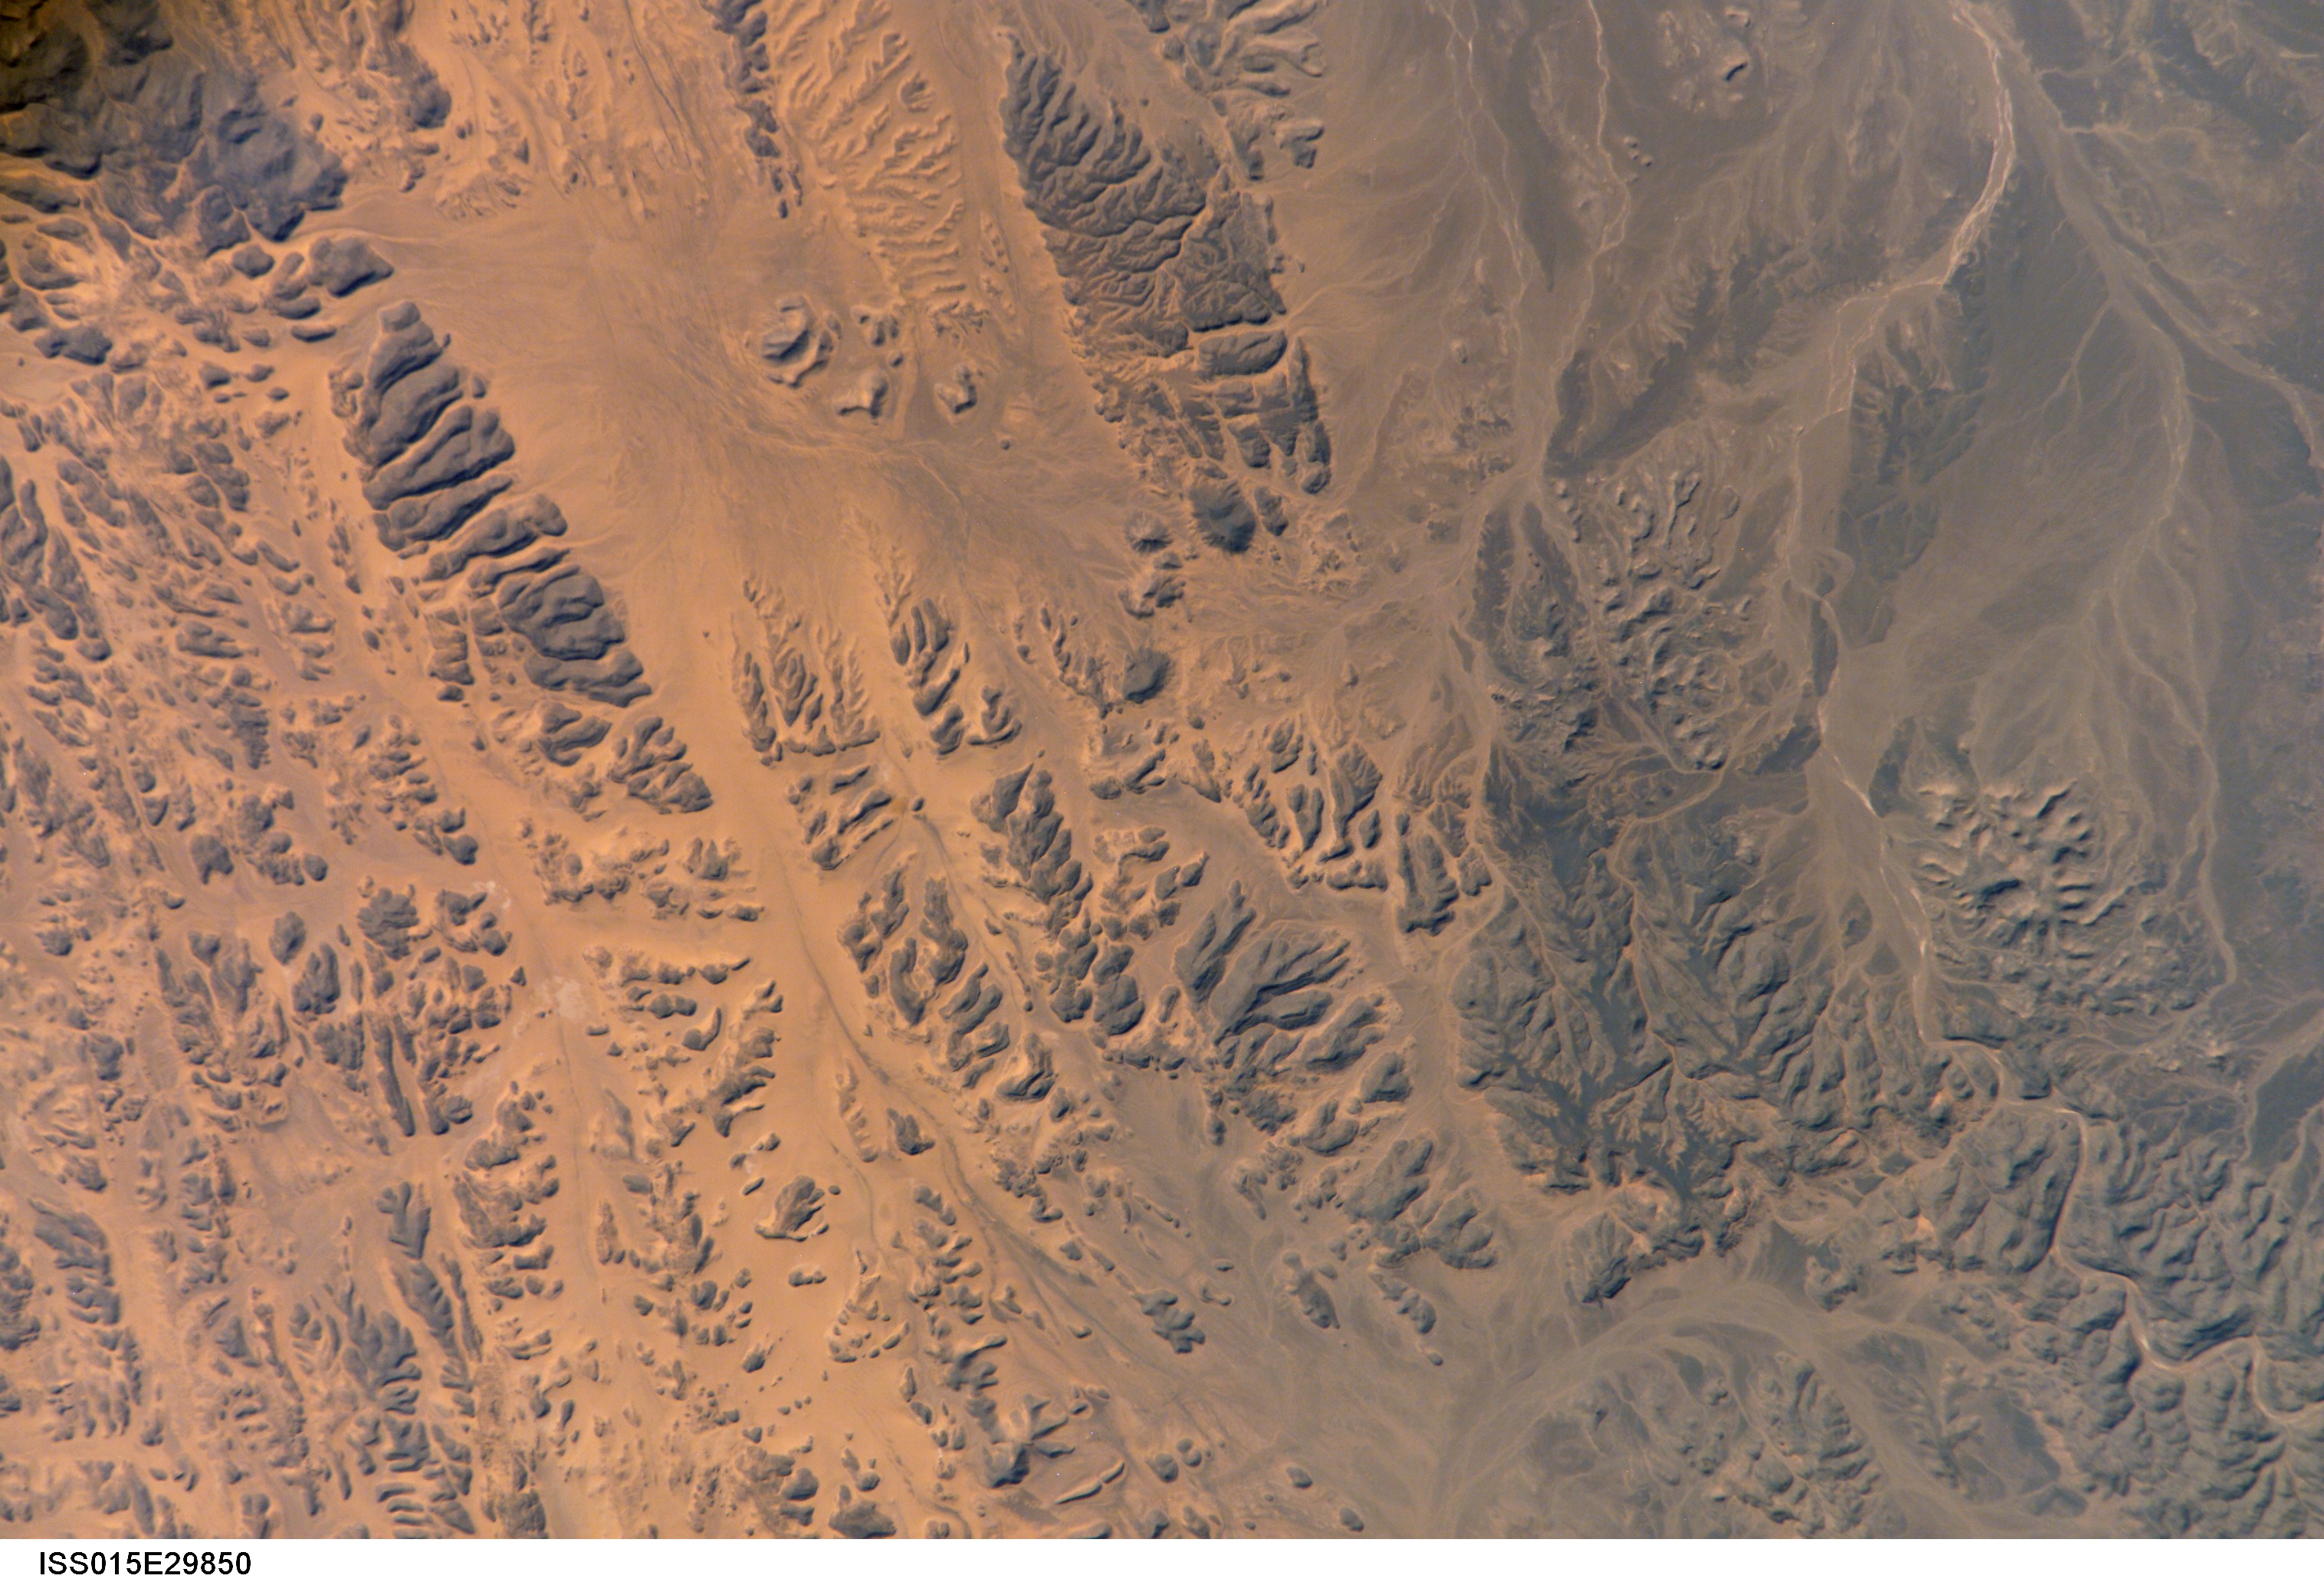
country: LIBYA
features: WADIS, DISSECTED PLATEAU
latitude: 25.7
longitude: 23.7
